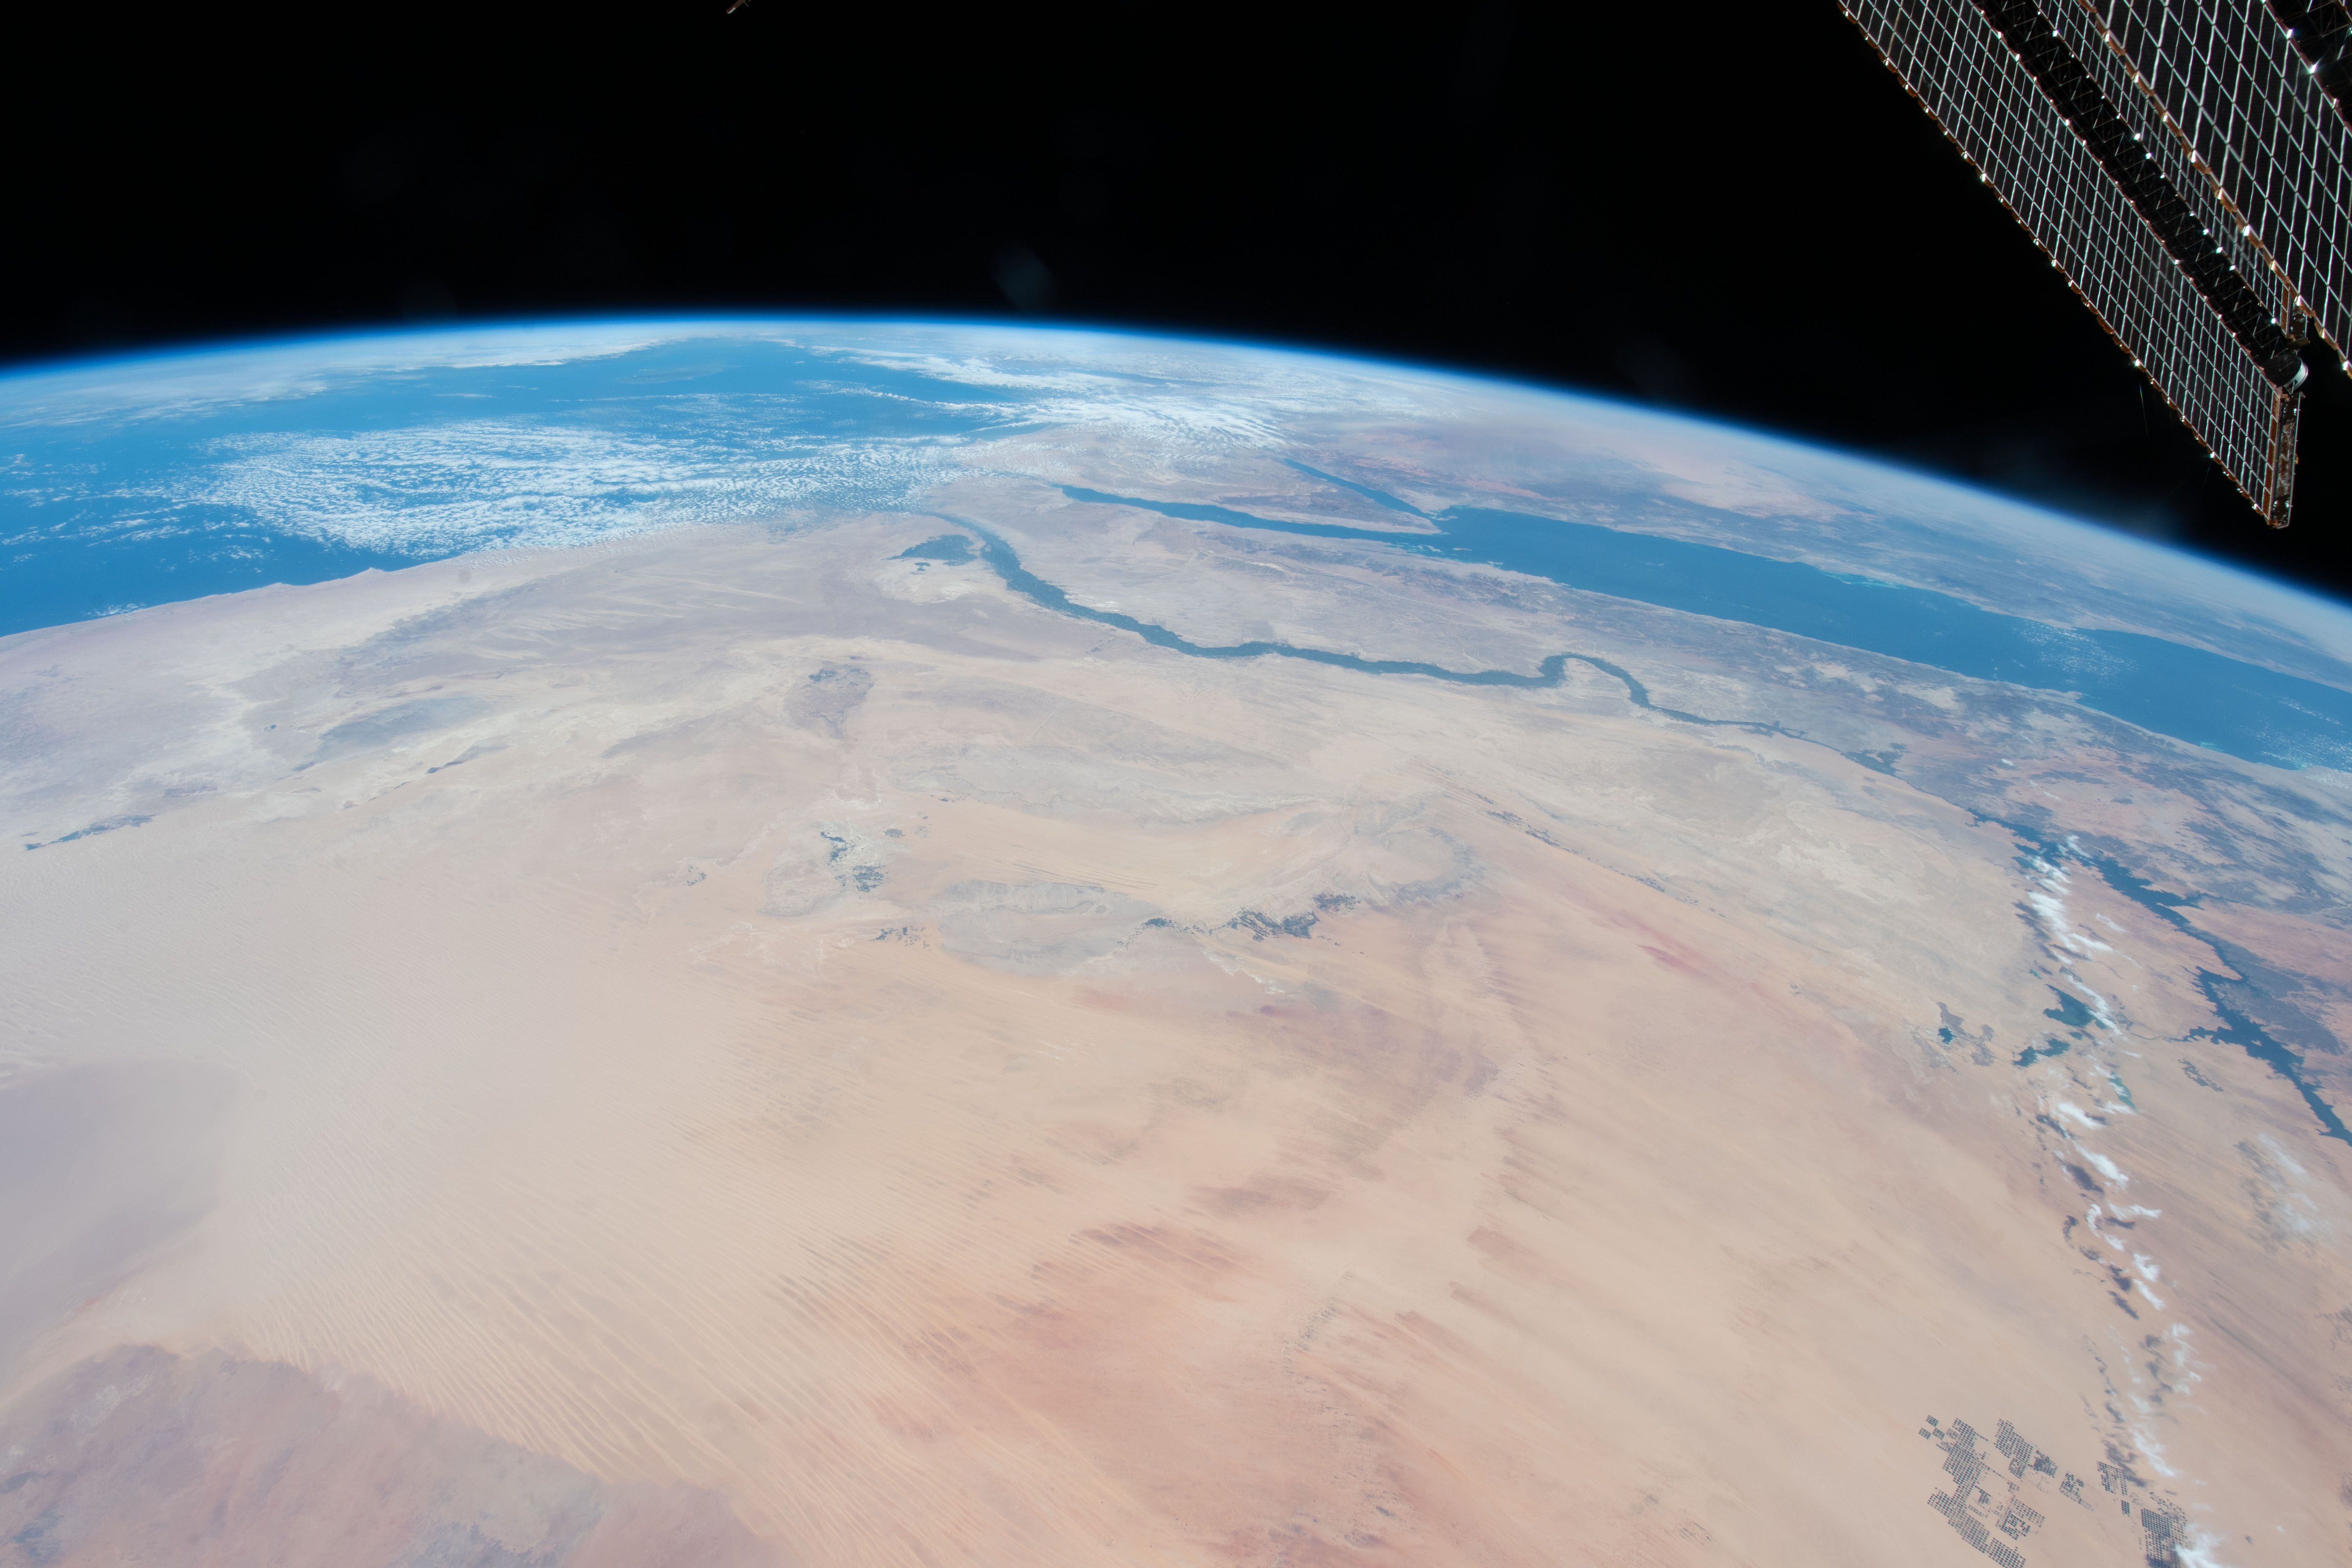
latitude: 26.5
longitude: 29.5
